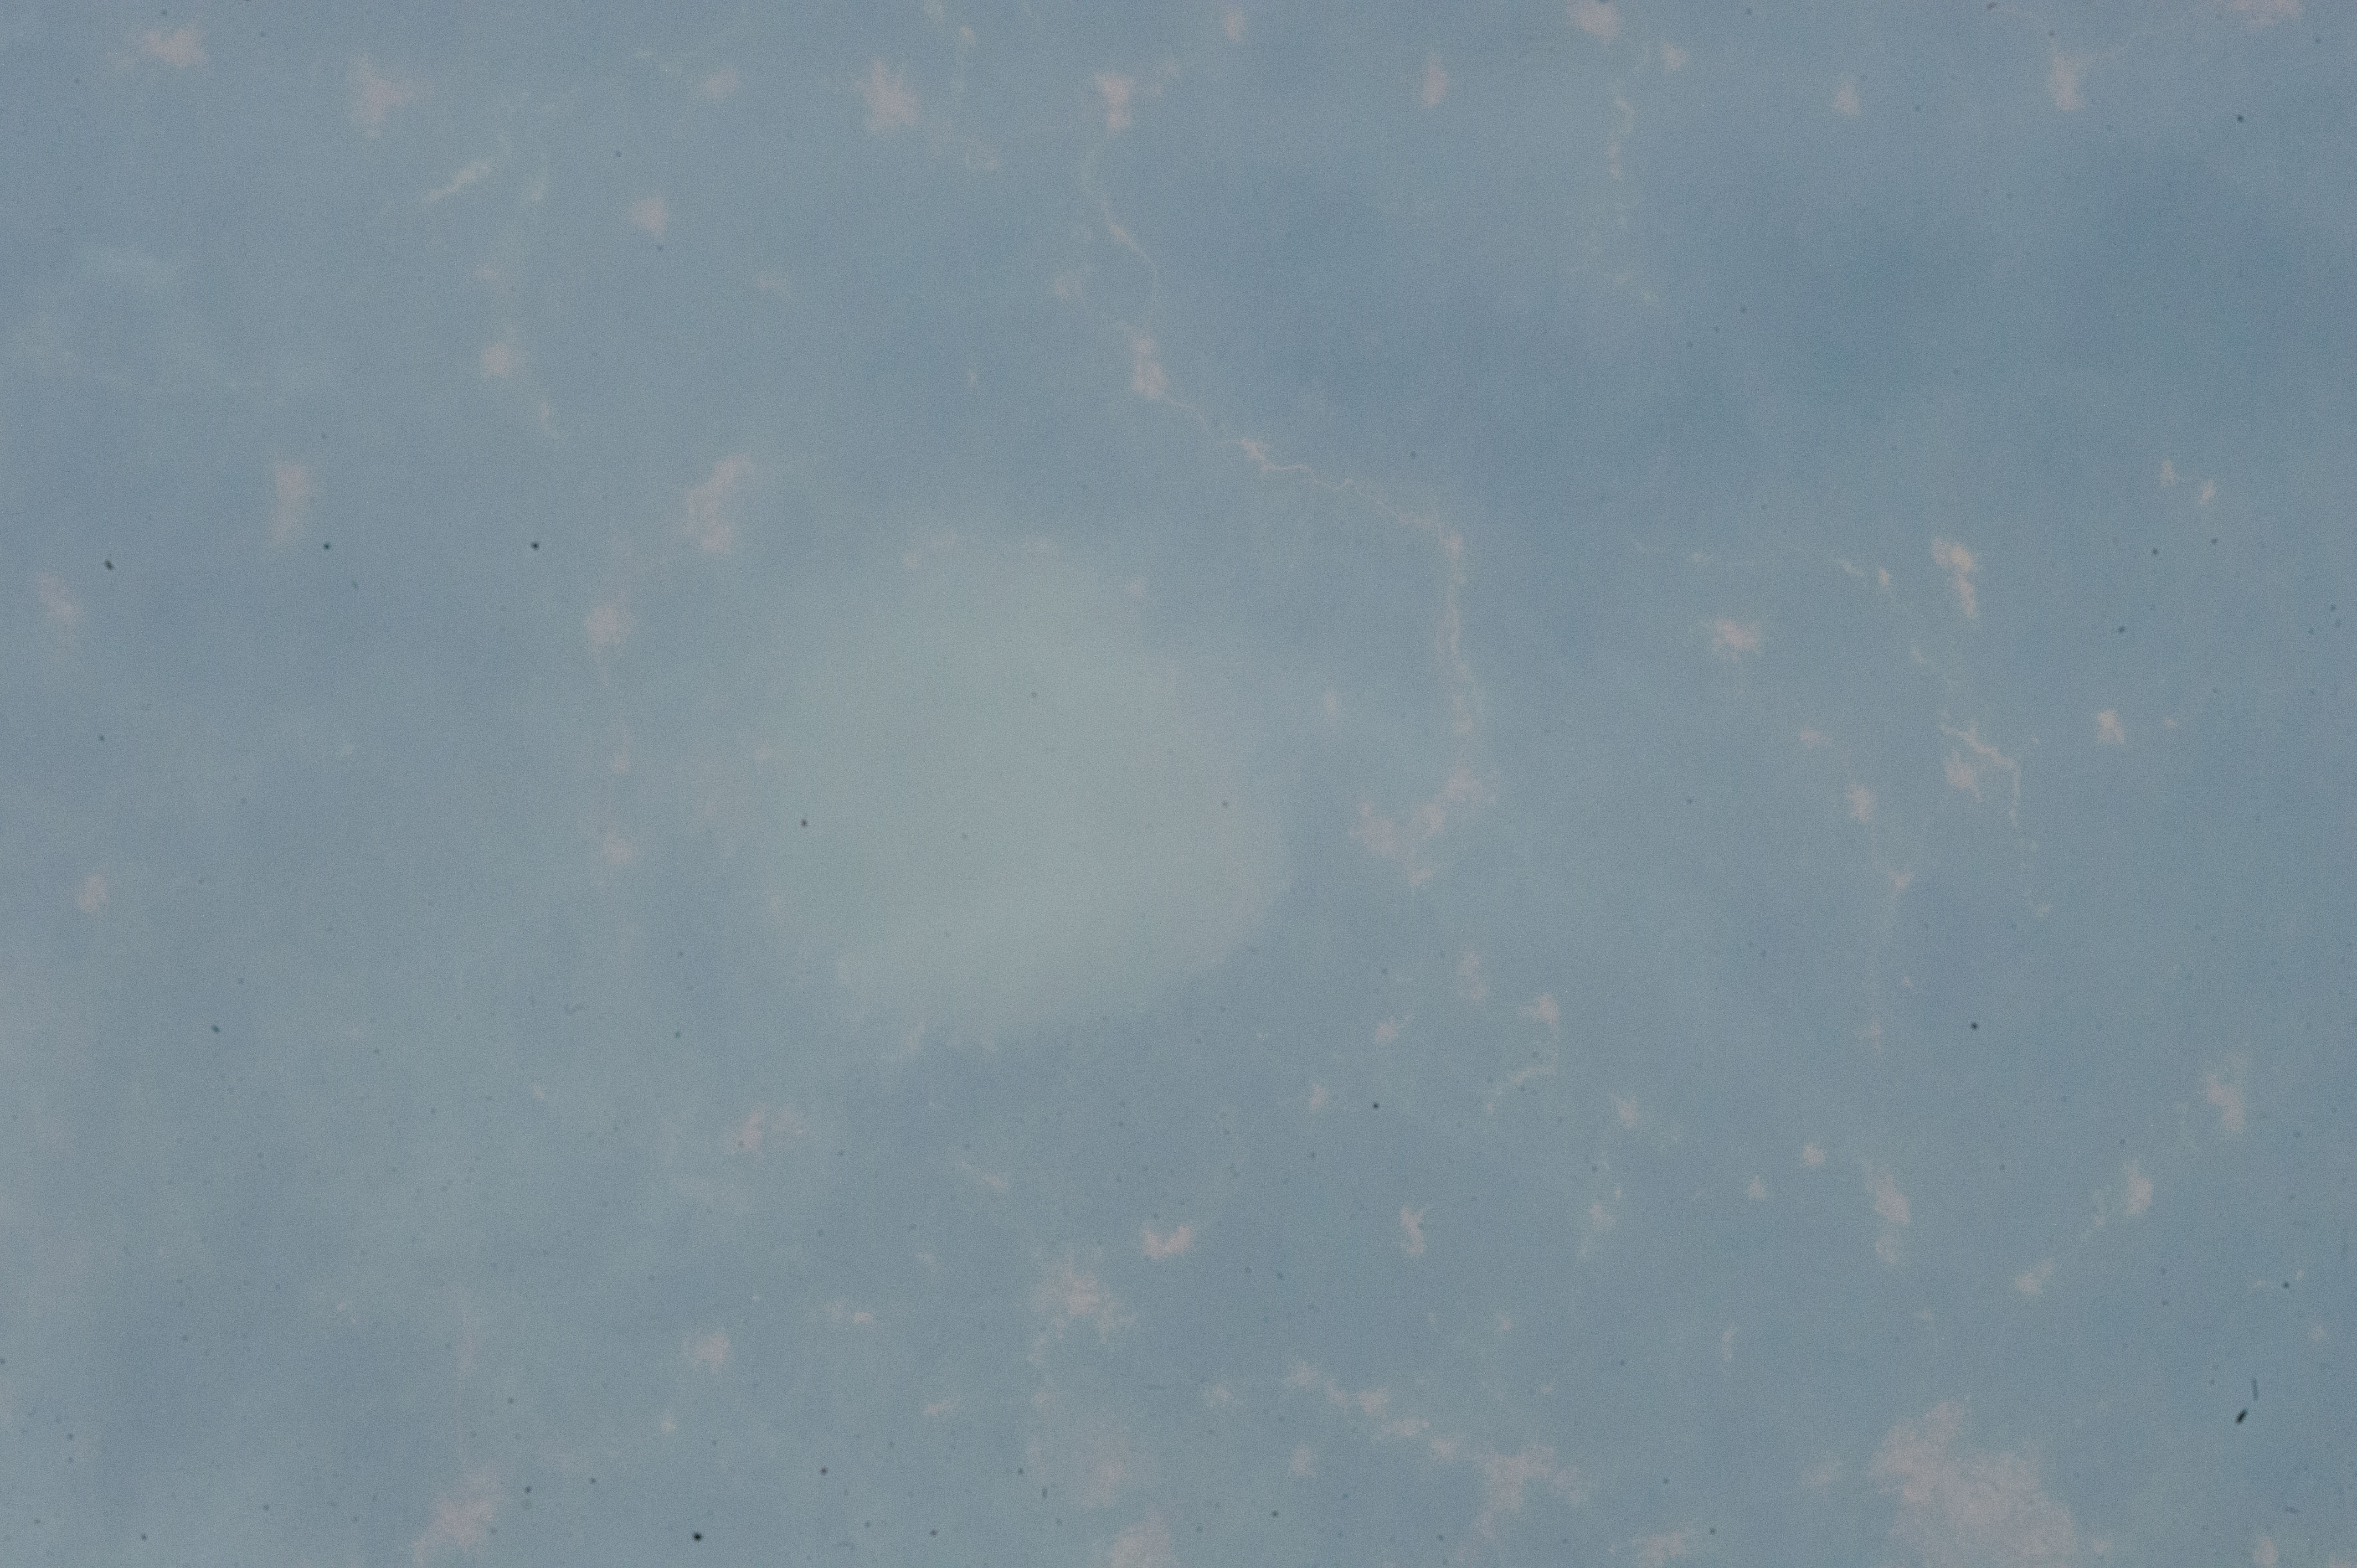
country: GHANA
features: BOSUMTWI IMPACT CRATER, LAKE, FOREST, ROADS, DENSE HAZE, SOFT
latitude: 6.5
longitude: -1.4
